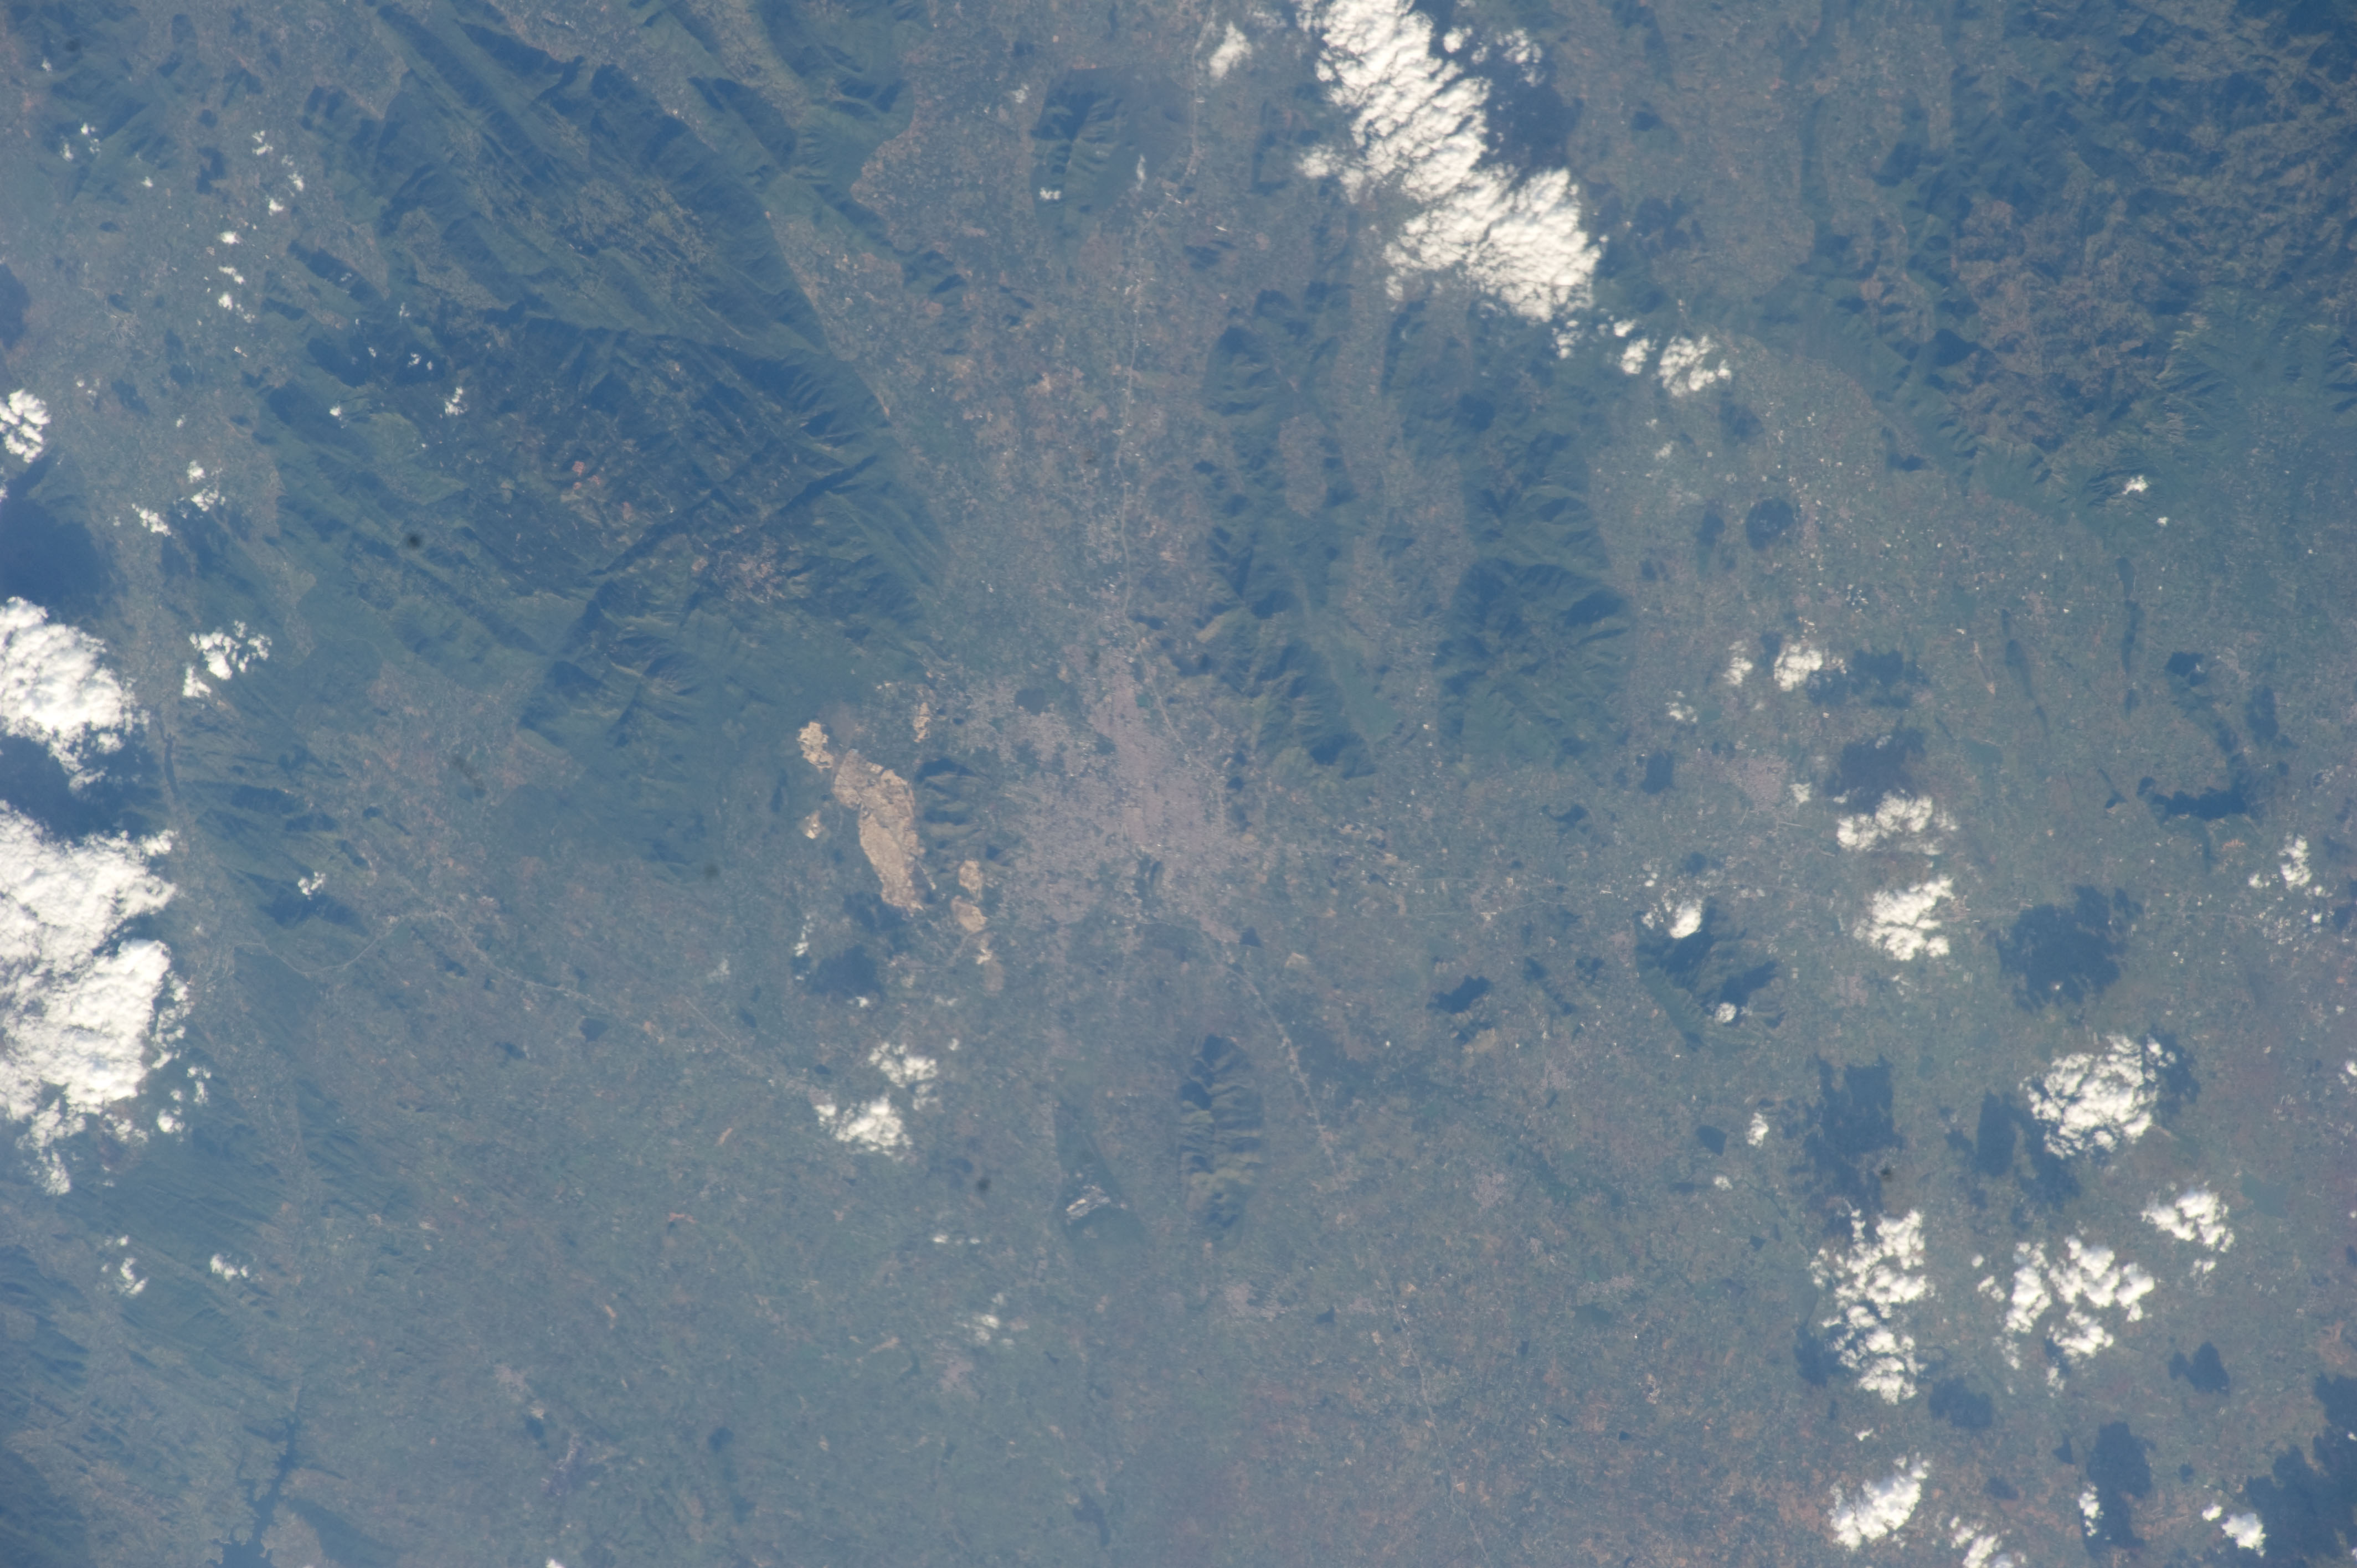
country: INDIA
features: CY.
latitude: 11.6
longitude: 78.2
